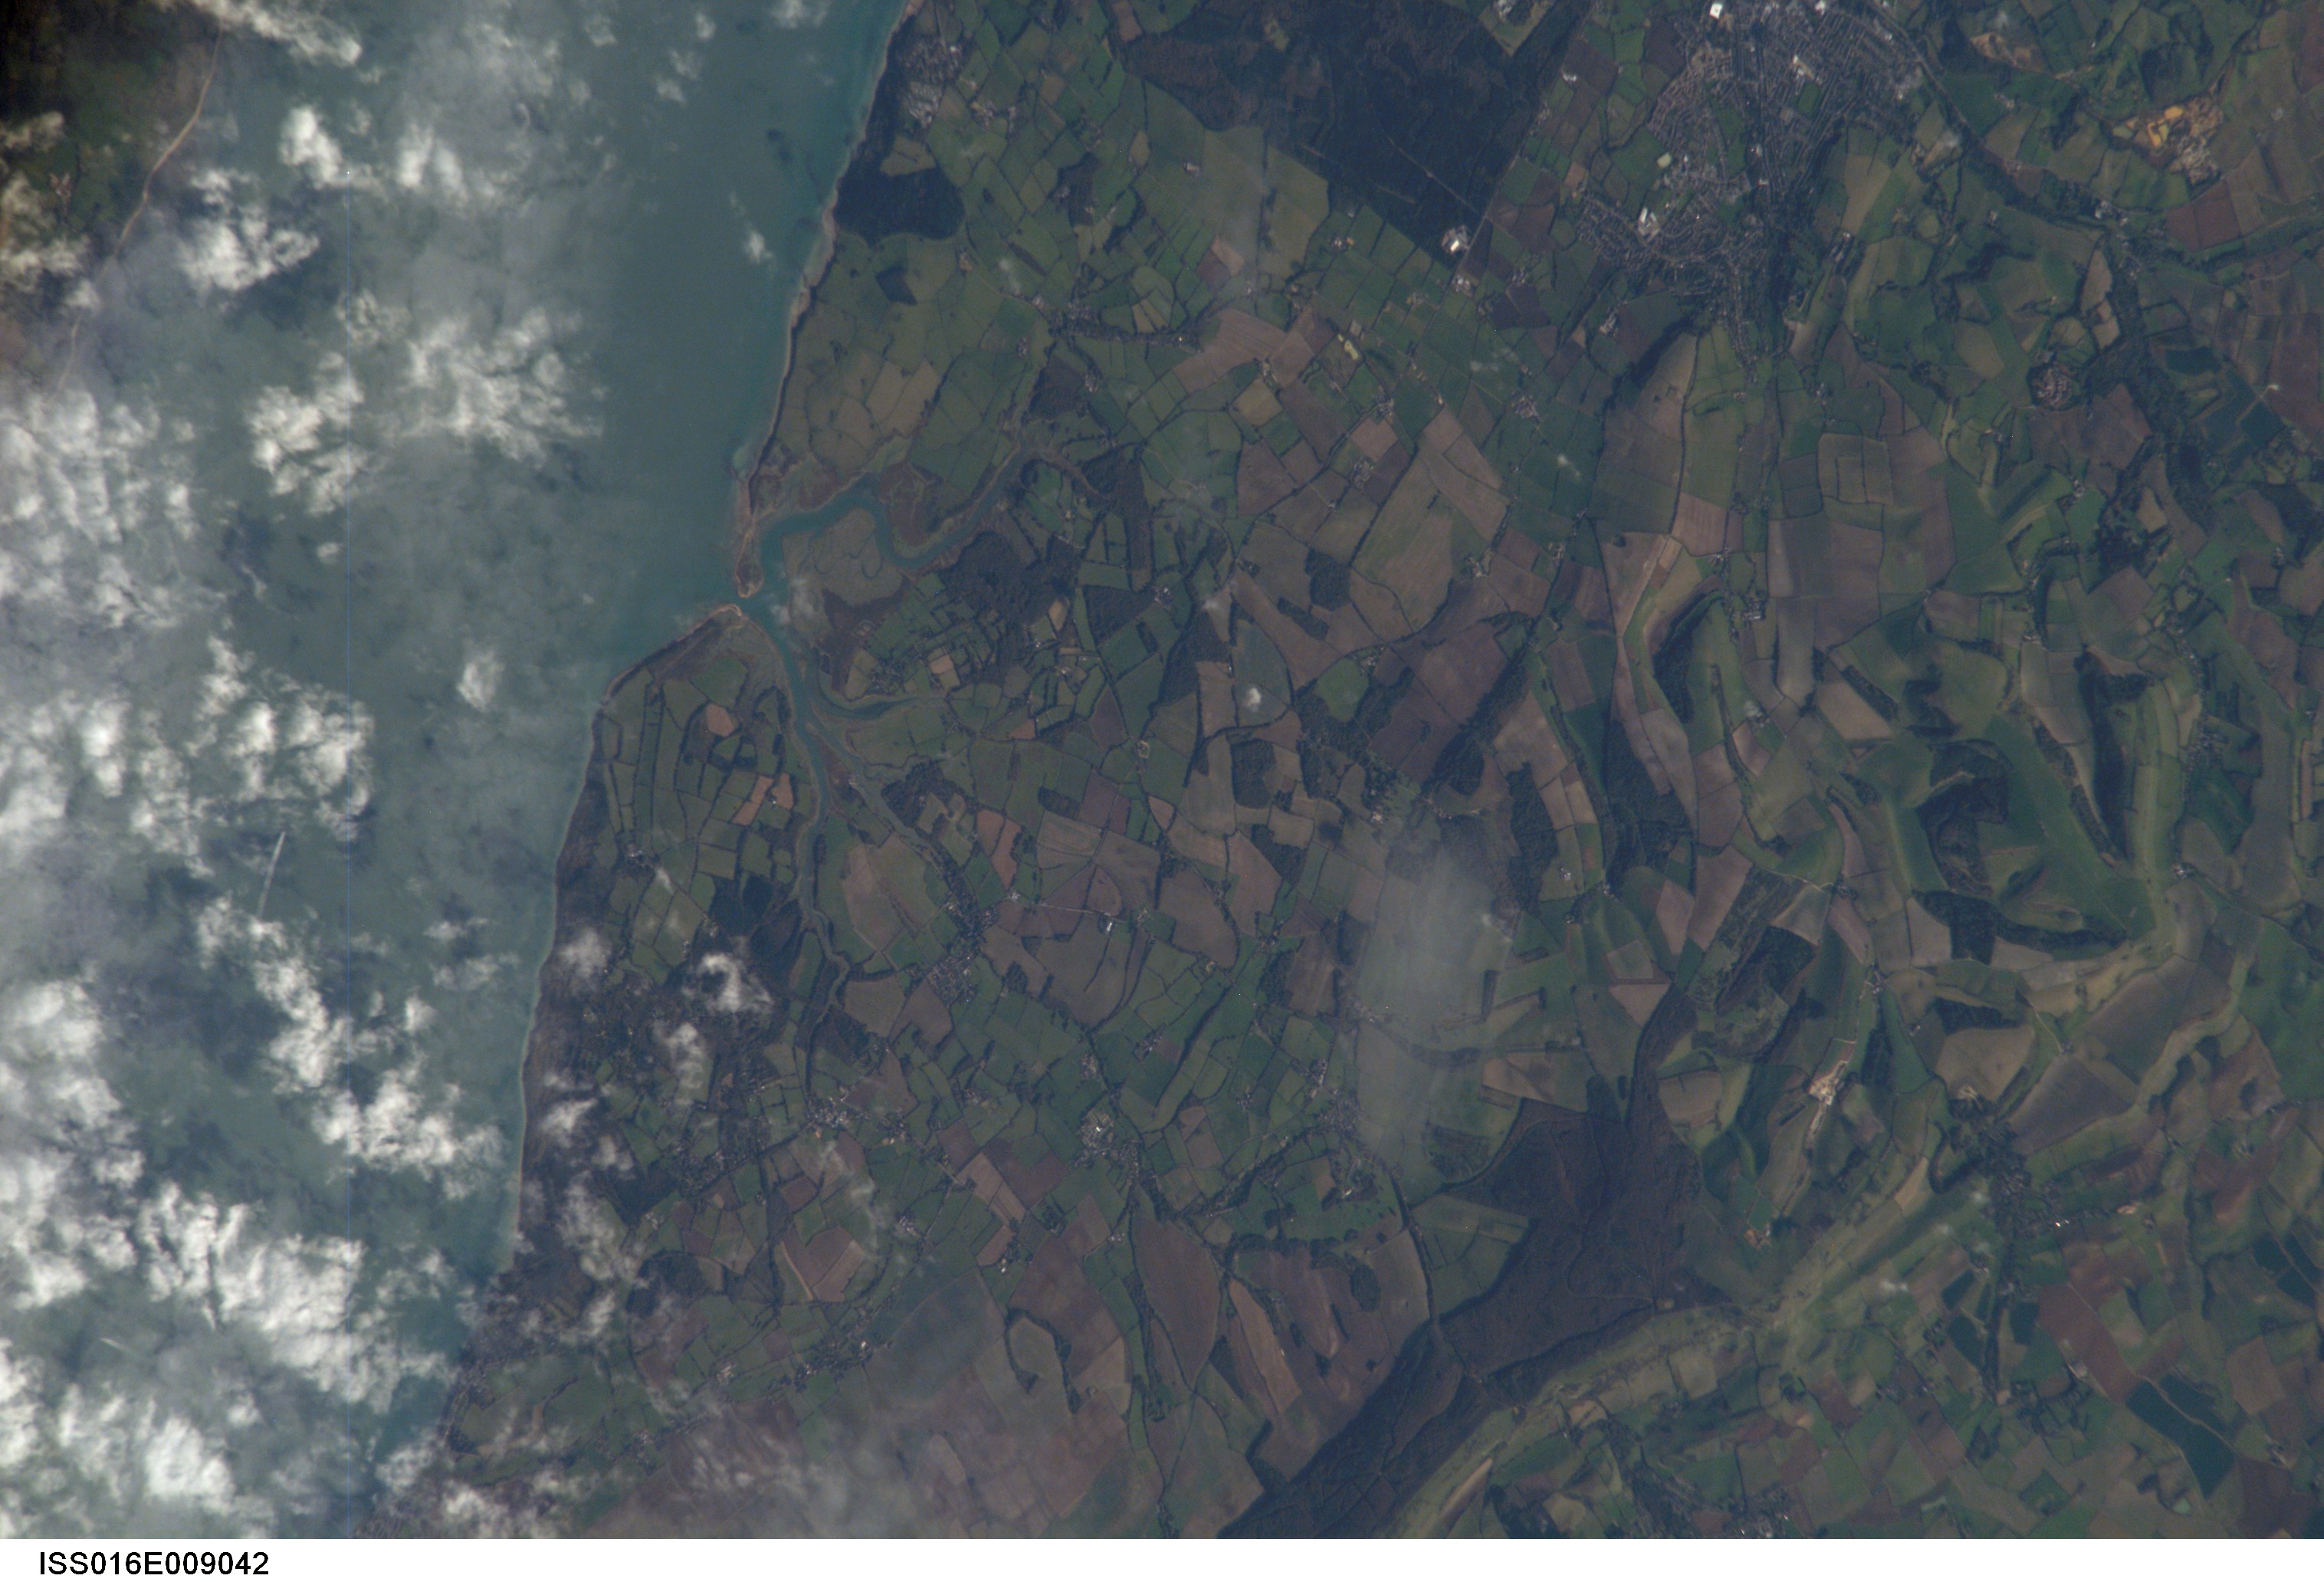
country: UK-ENGLAND
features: SHALFLEET, ISLE OF WIGHT
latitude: 50.7
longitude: -1.5
